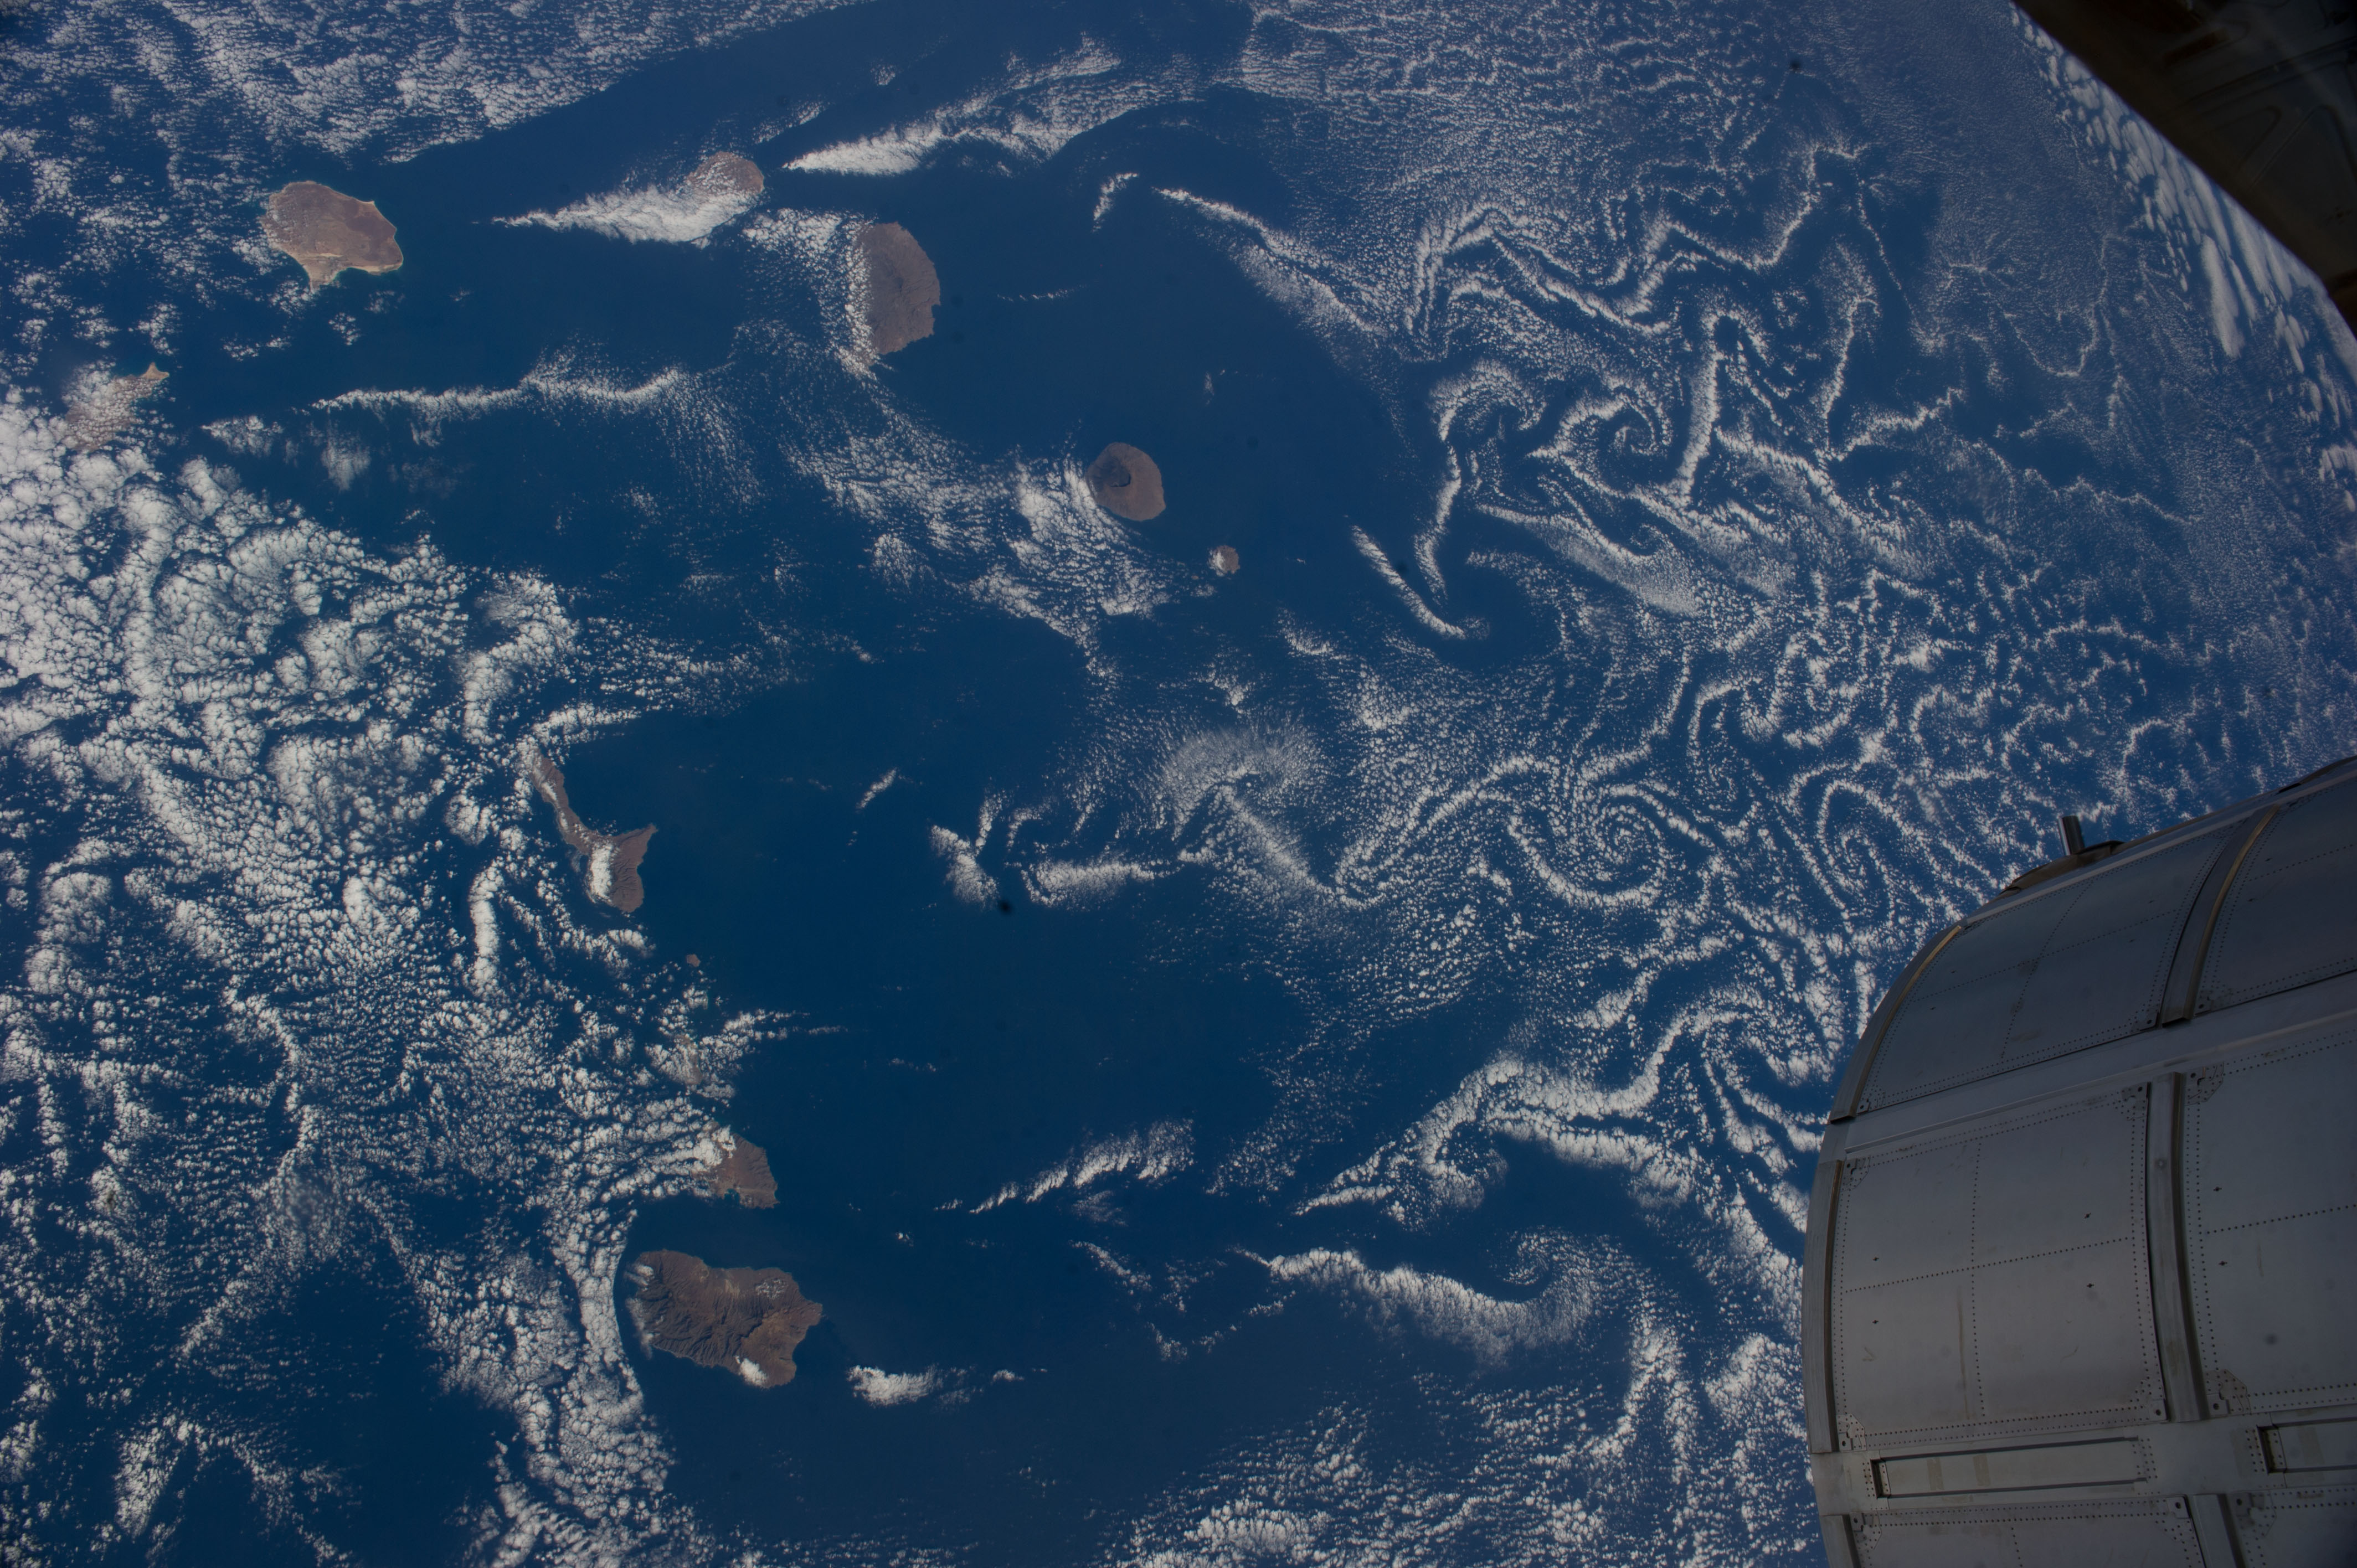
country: CAPE VERDE
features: ISLANDS, FIRE ISLAND, FOGO NATIONAL PARK, CAPE VERDE
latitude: 15.3
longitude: -25.1
